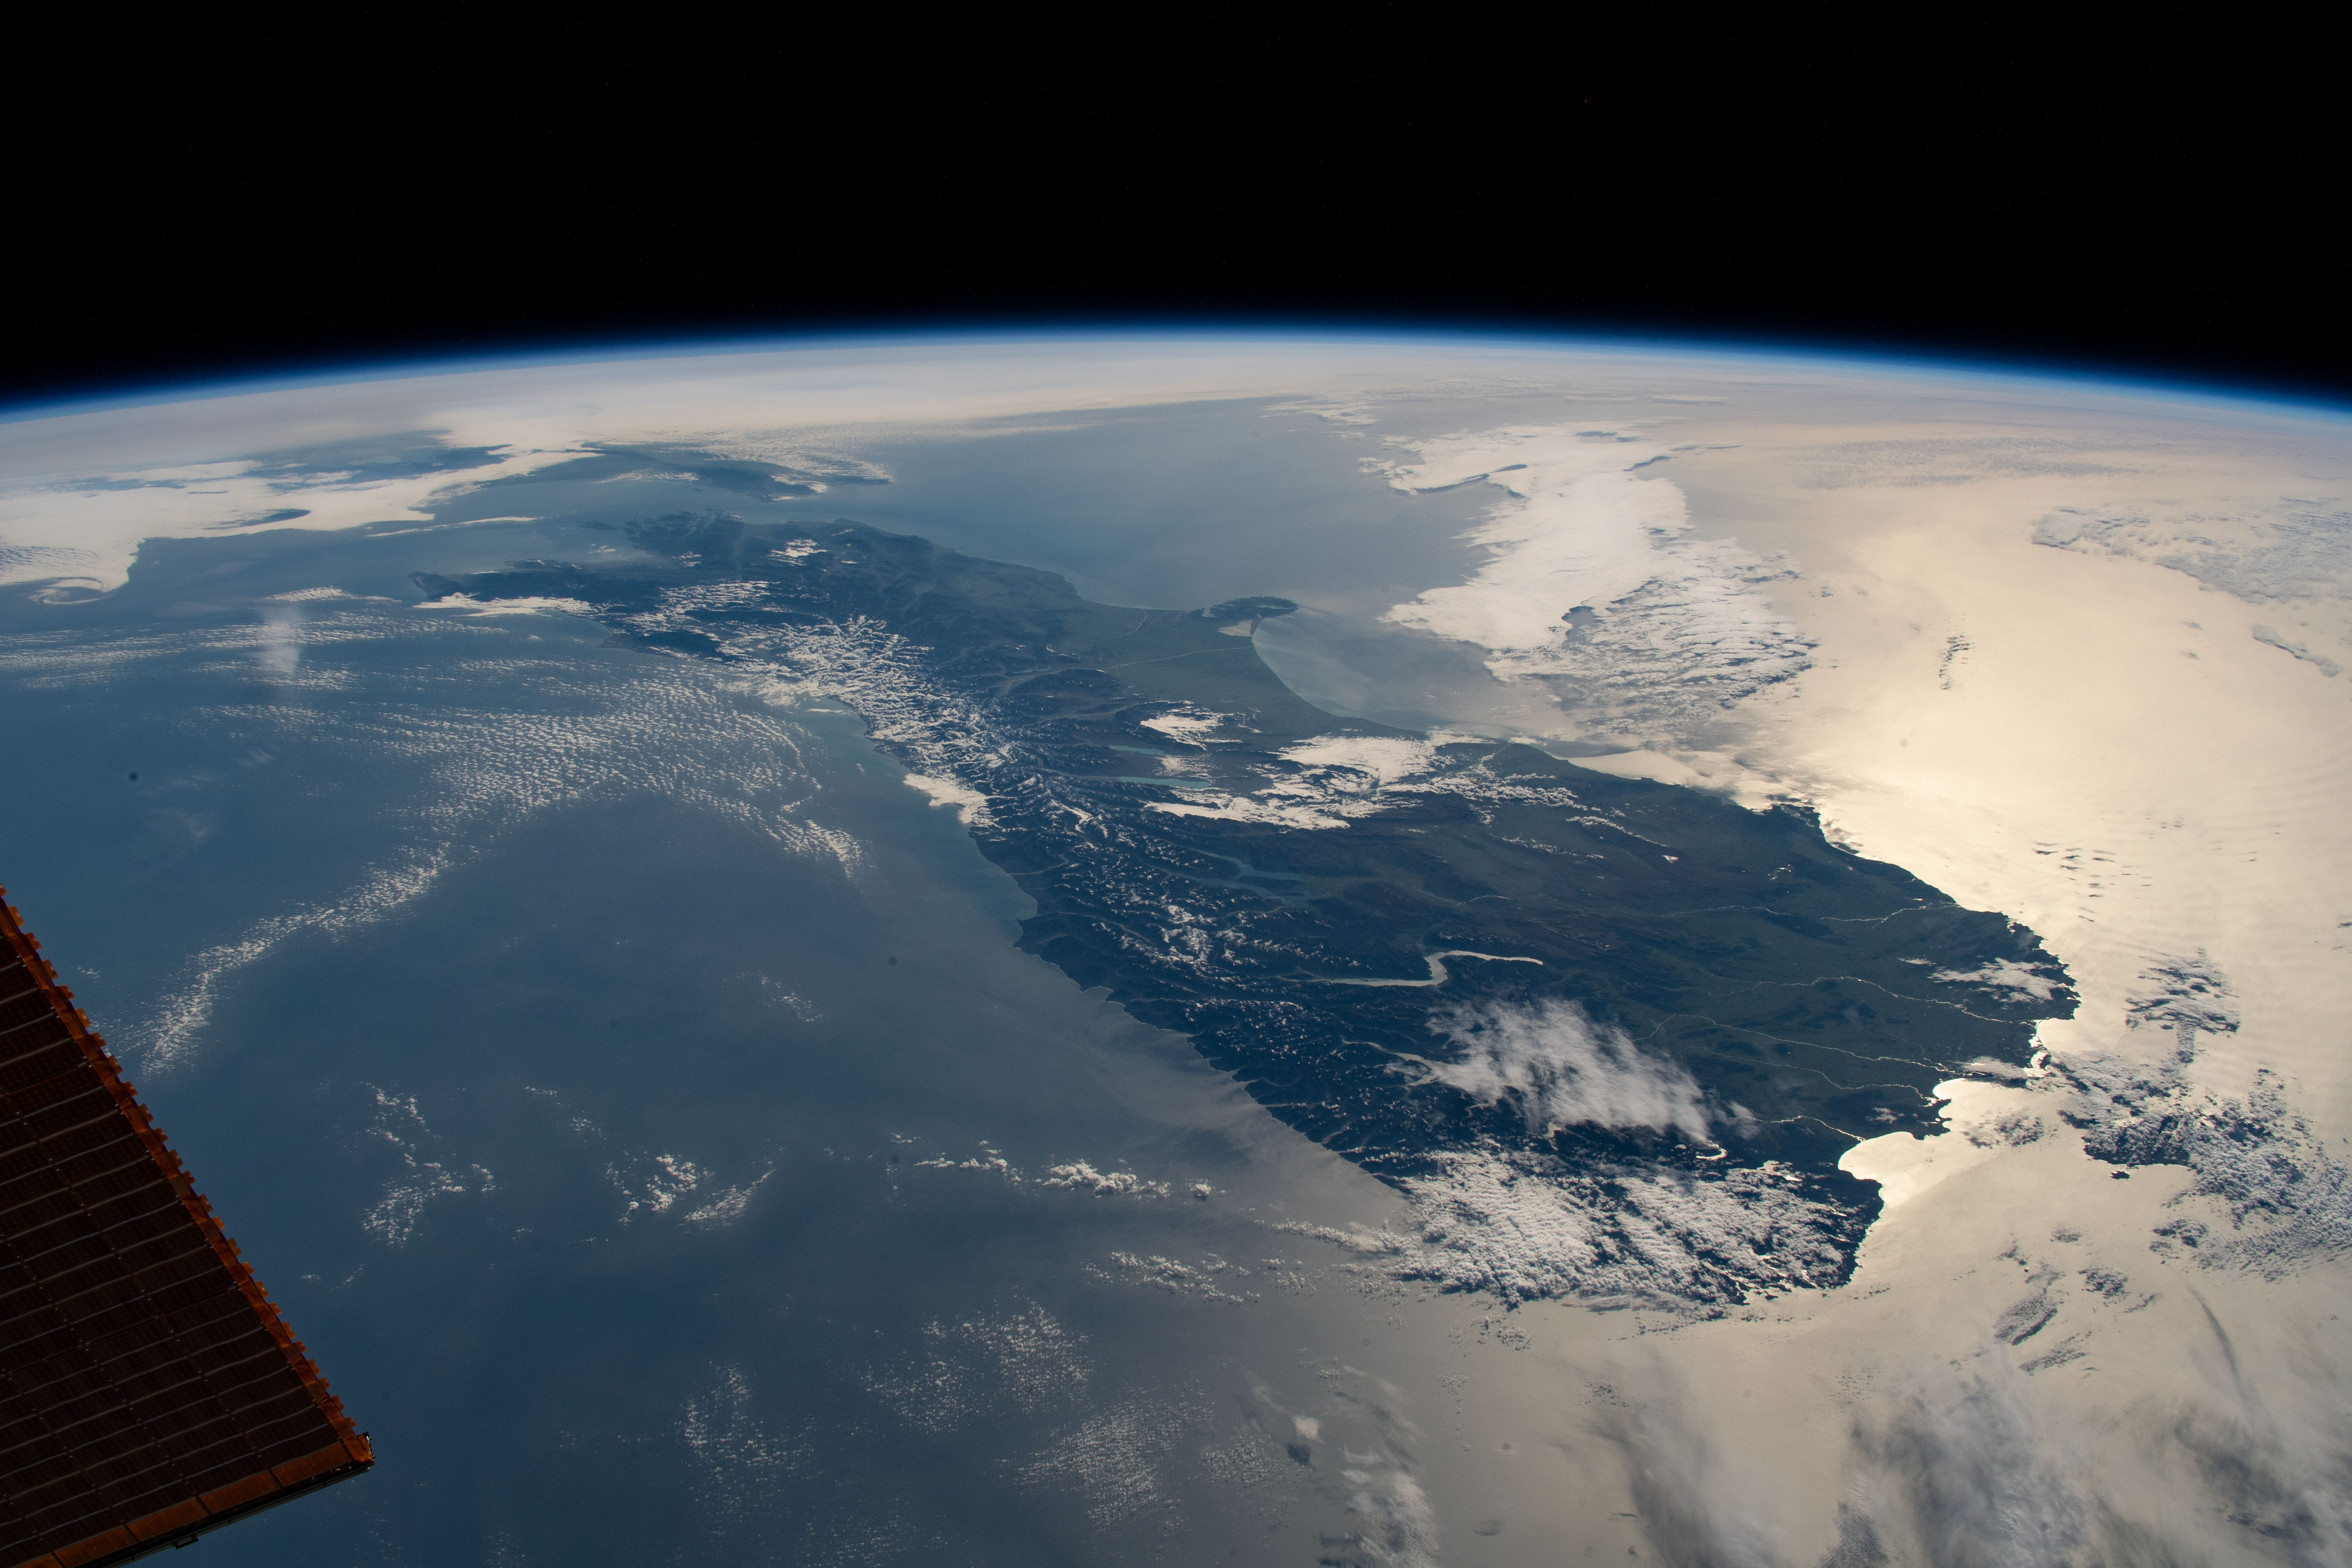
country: NEW ZEALAND-SI
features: SOUTH ISLAND, SOUTHERN ALPS MOUNTAINS
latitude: -44.5
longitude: 170.5
